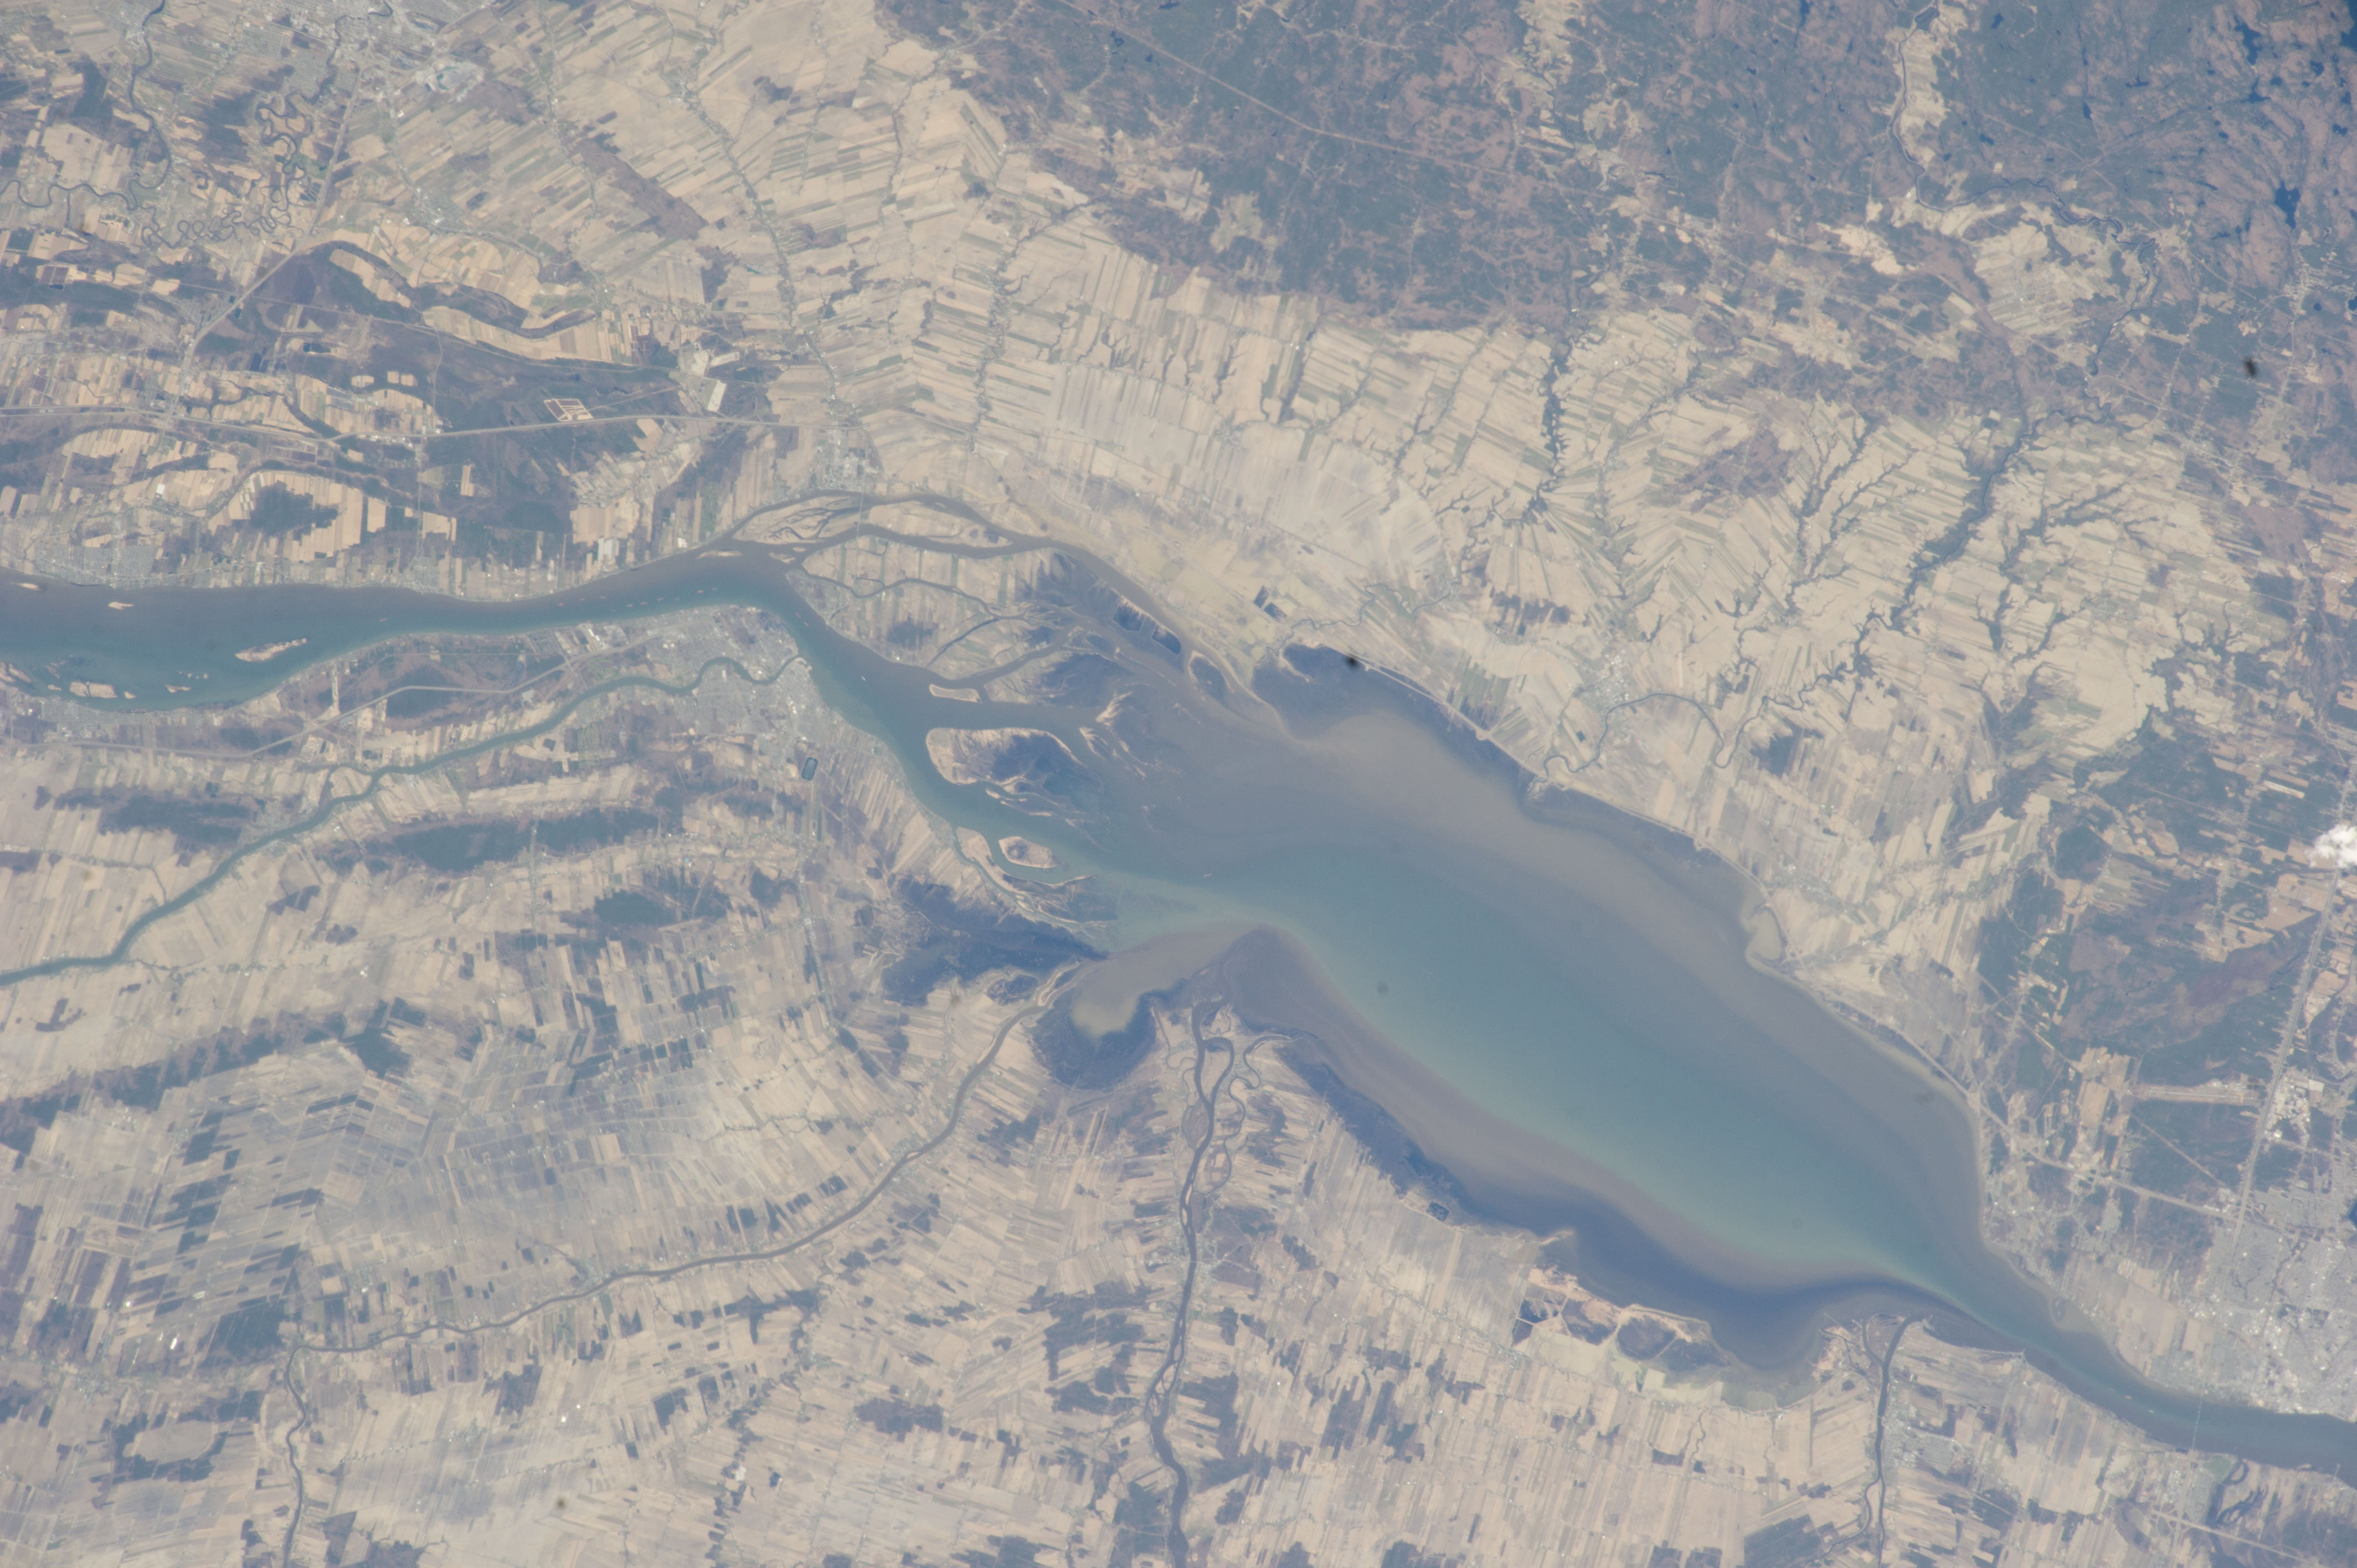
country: CANADA-Q
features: SAN LORENZO RIVER, FARMLANDS, FOREST, REPENTIGNY, JOLIETTE
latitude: 46.1
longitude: -73.0
